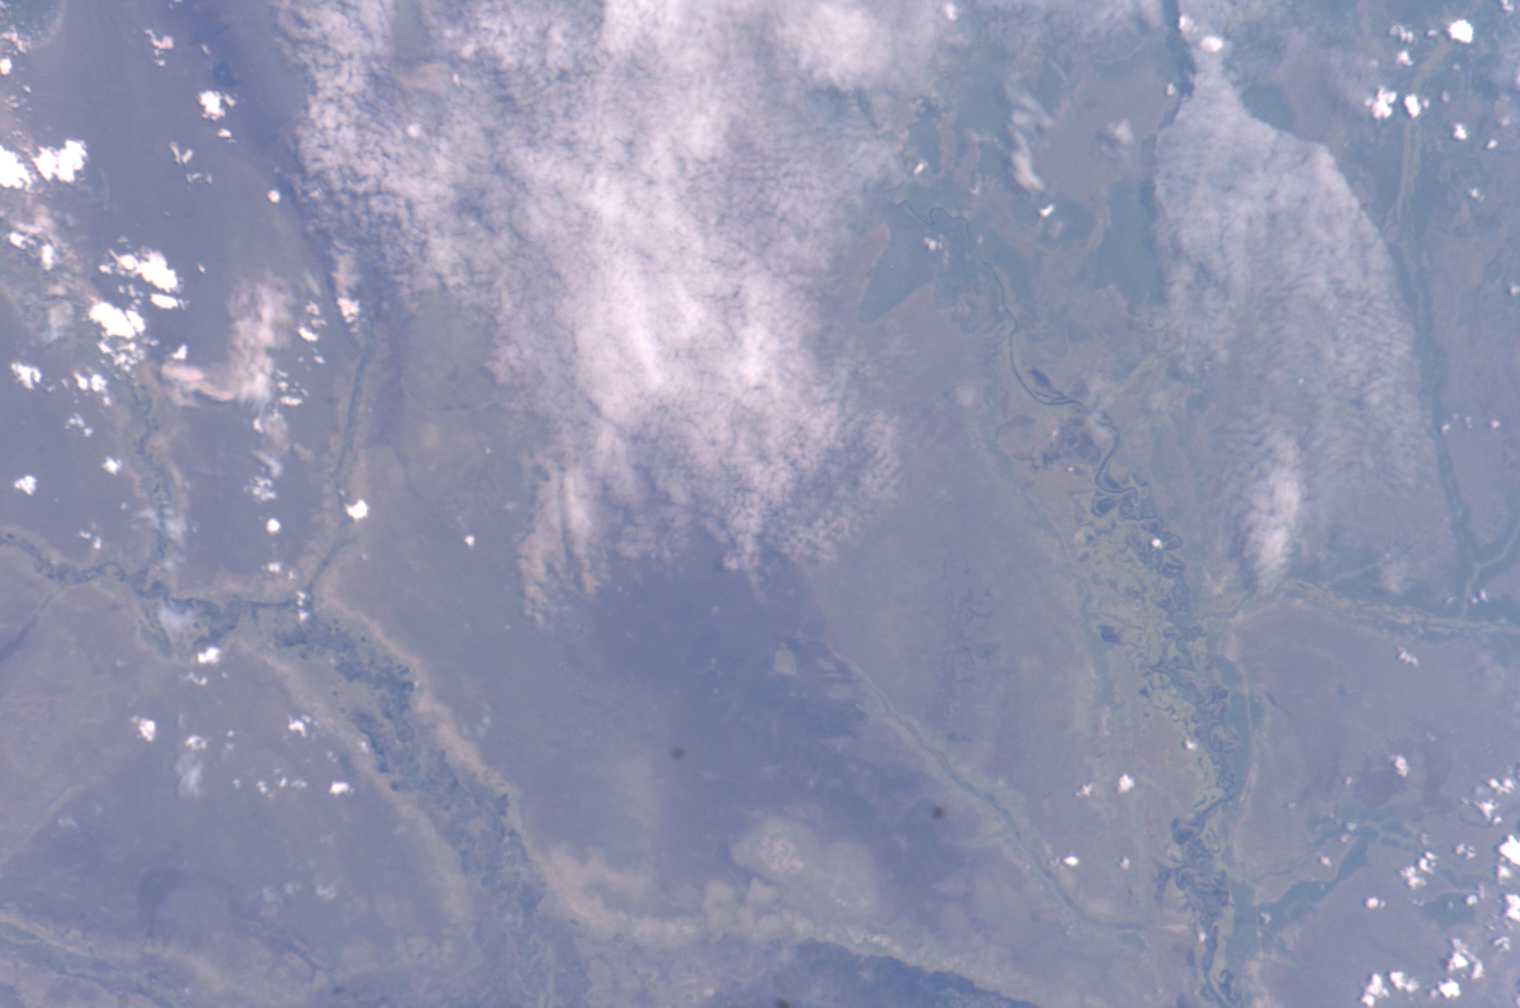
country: ANGOLA
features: ZAMBEZI R., LUENA R., WETLANDS
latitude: -12.0
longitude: 22.5
